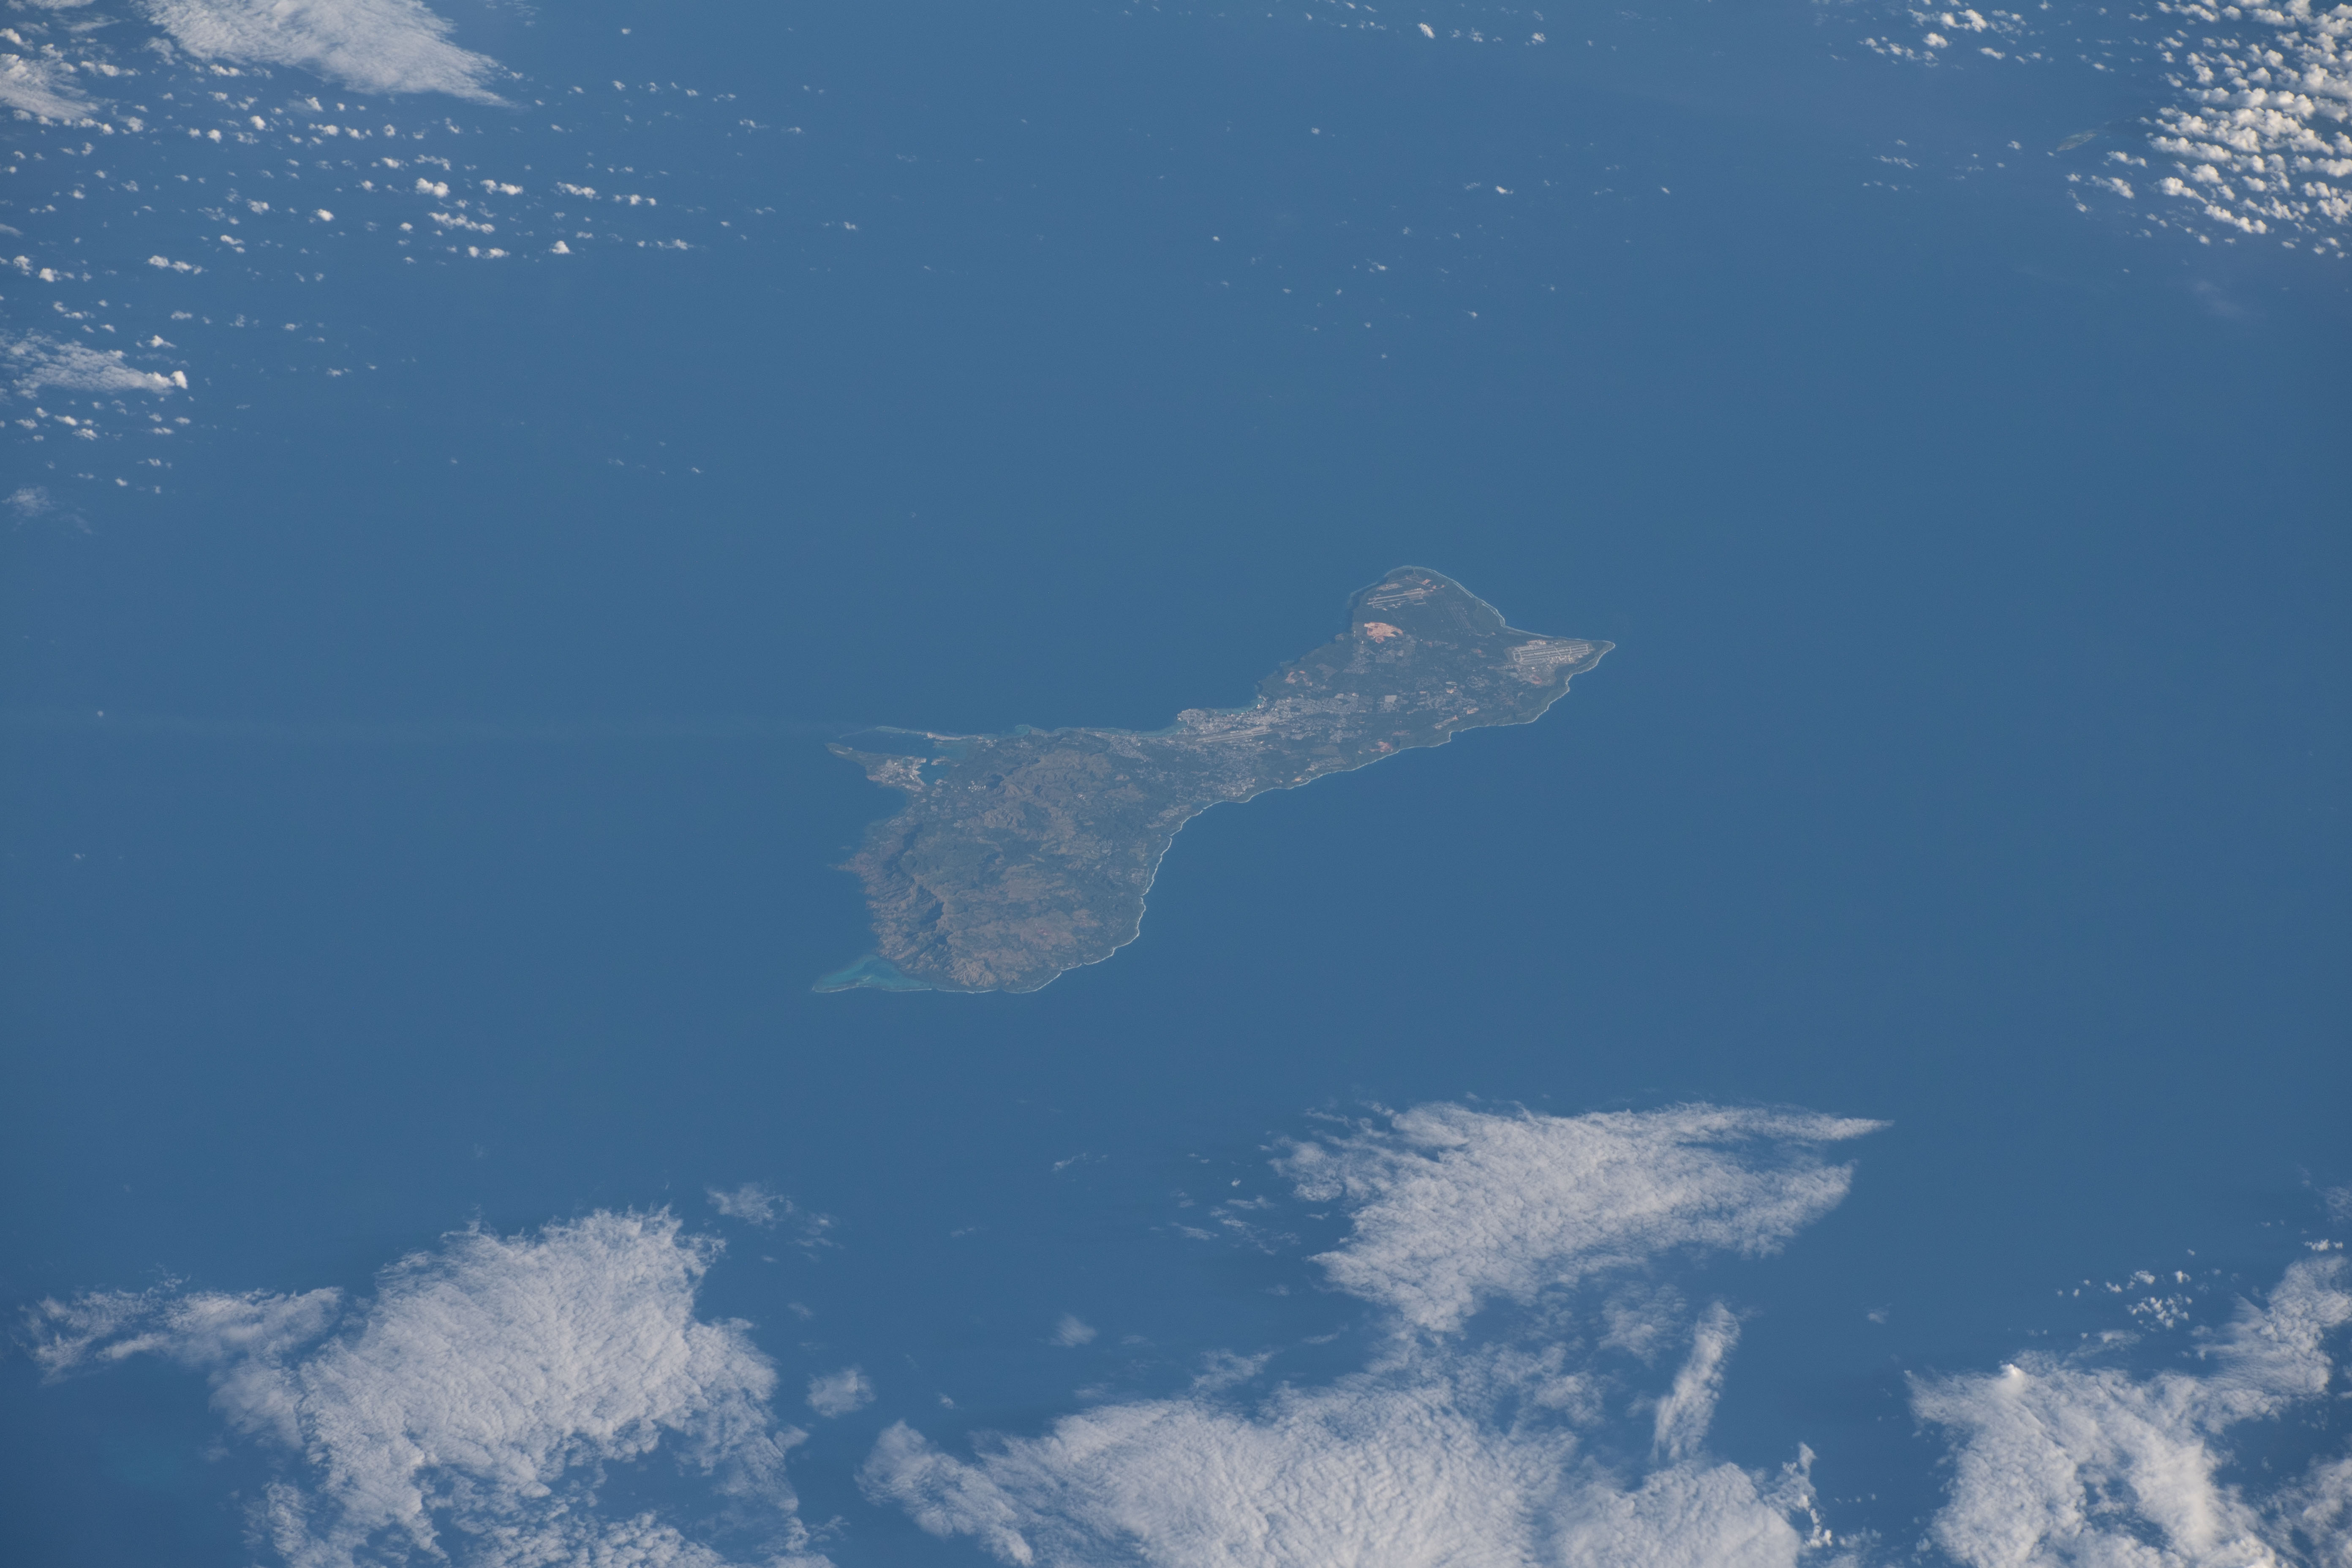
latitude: 13.4
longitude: 144.8
